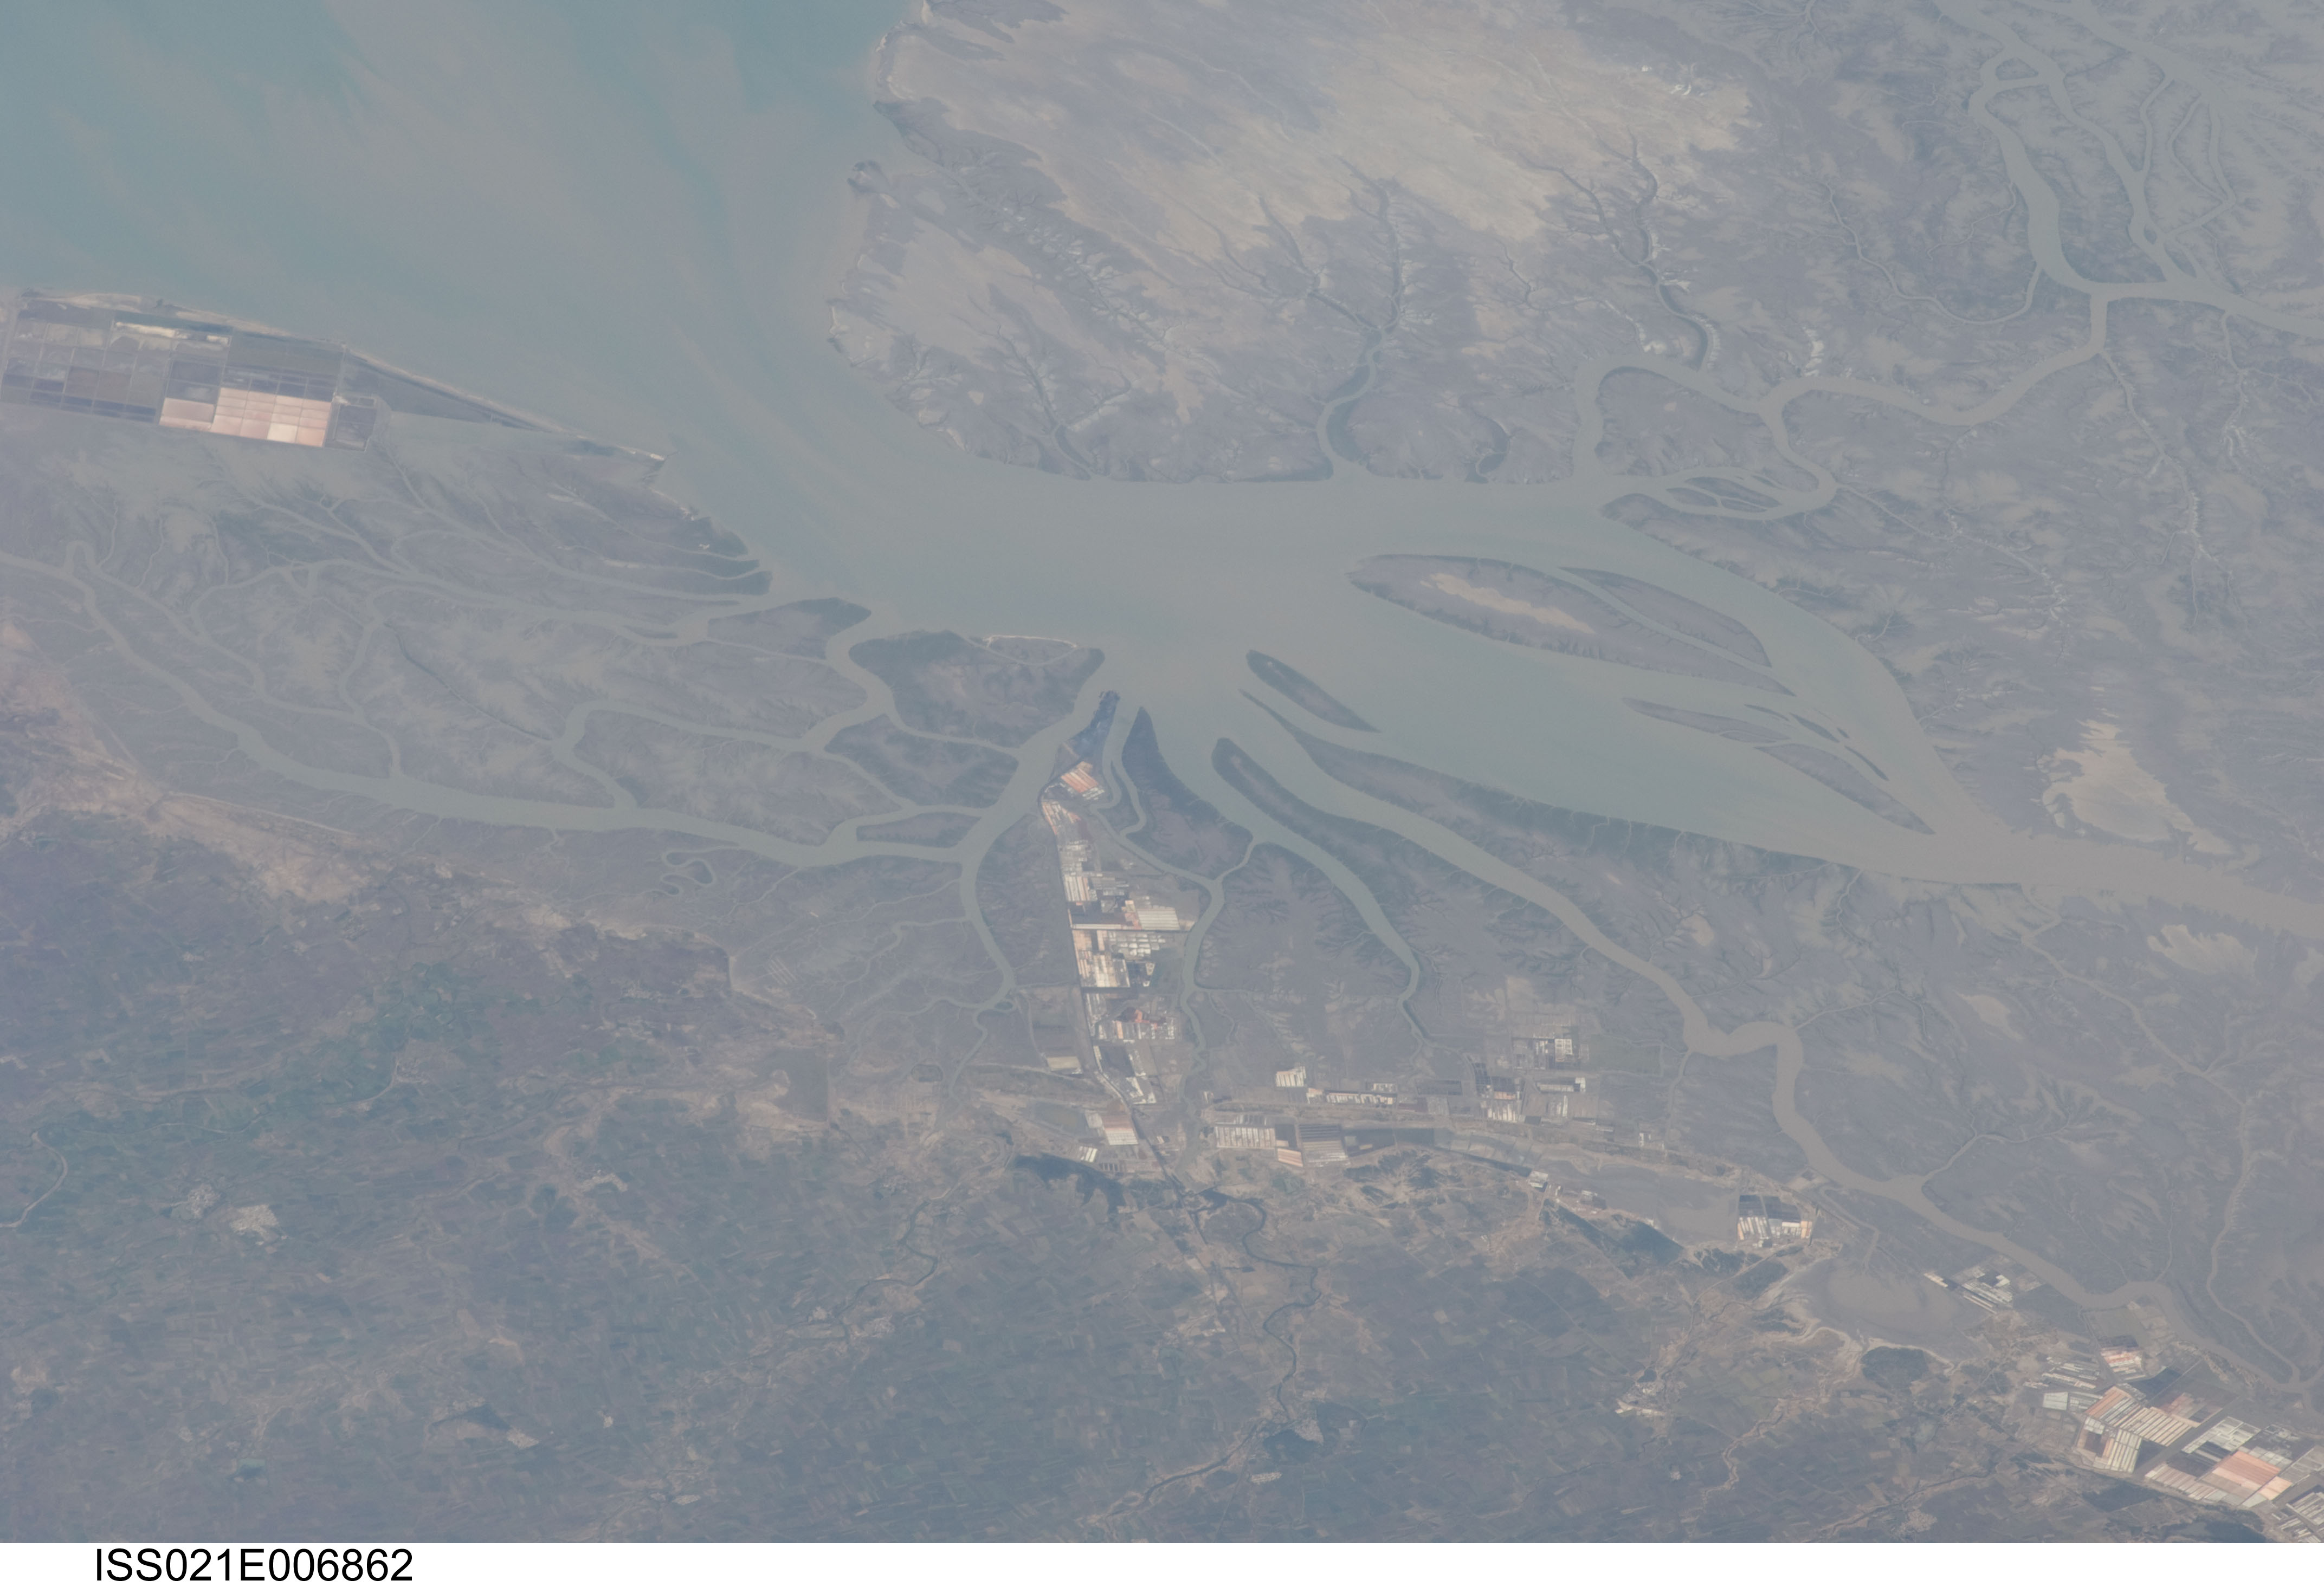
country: INDIA
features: SALT FLATS,GULF OF KUTCH,RANNESHWAR ISLAND,HADAKIYA CREEK,NAVLAKHI
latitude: 23.0
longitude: 70.5
